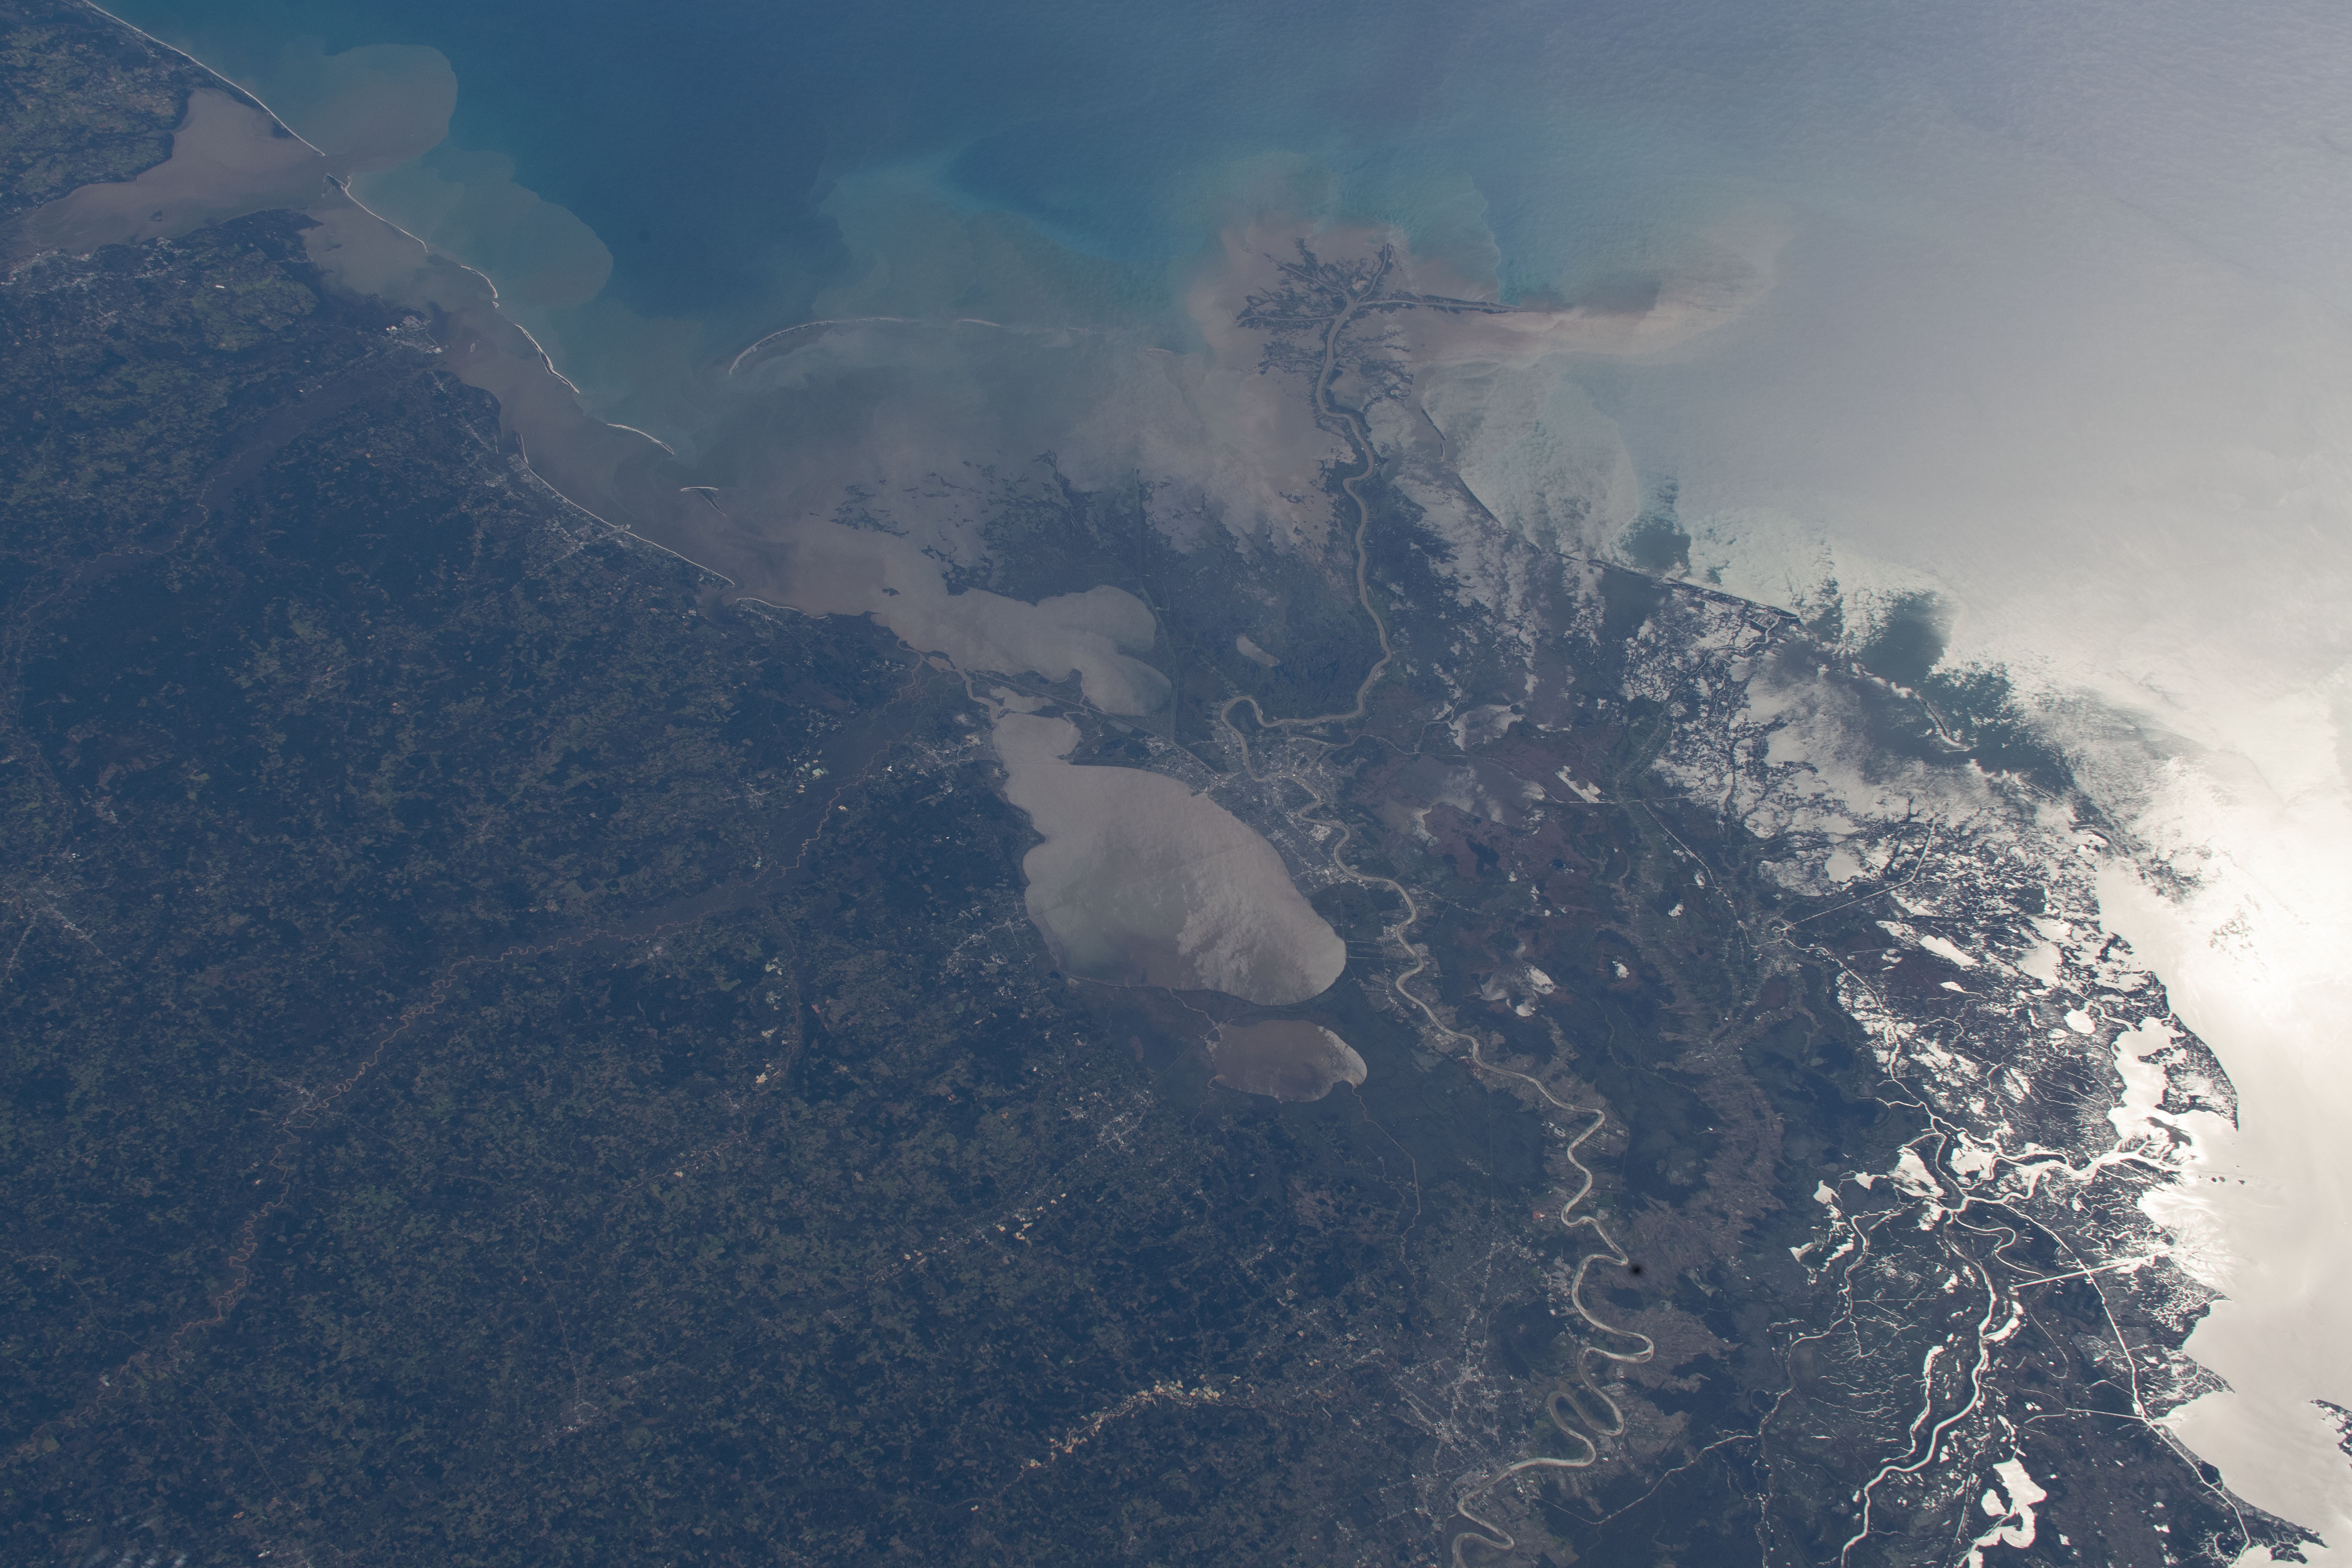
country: USA-LOUISIANA
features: NEW ORLEANS, BATON ROUGE, LAKE PONTCHARTRAIN, GULFPORT, GULF OF MEXICO, CHANDELEUR SOUND, MOBILE, PENSACOLA, PANAMA CITY, TALLAHASSEE
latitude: 30.0
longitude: -89.5
